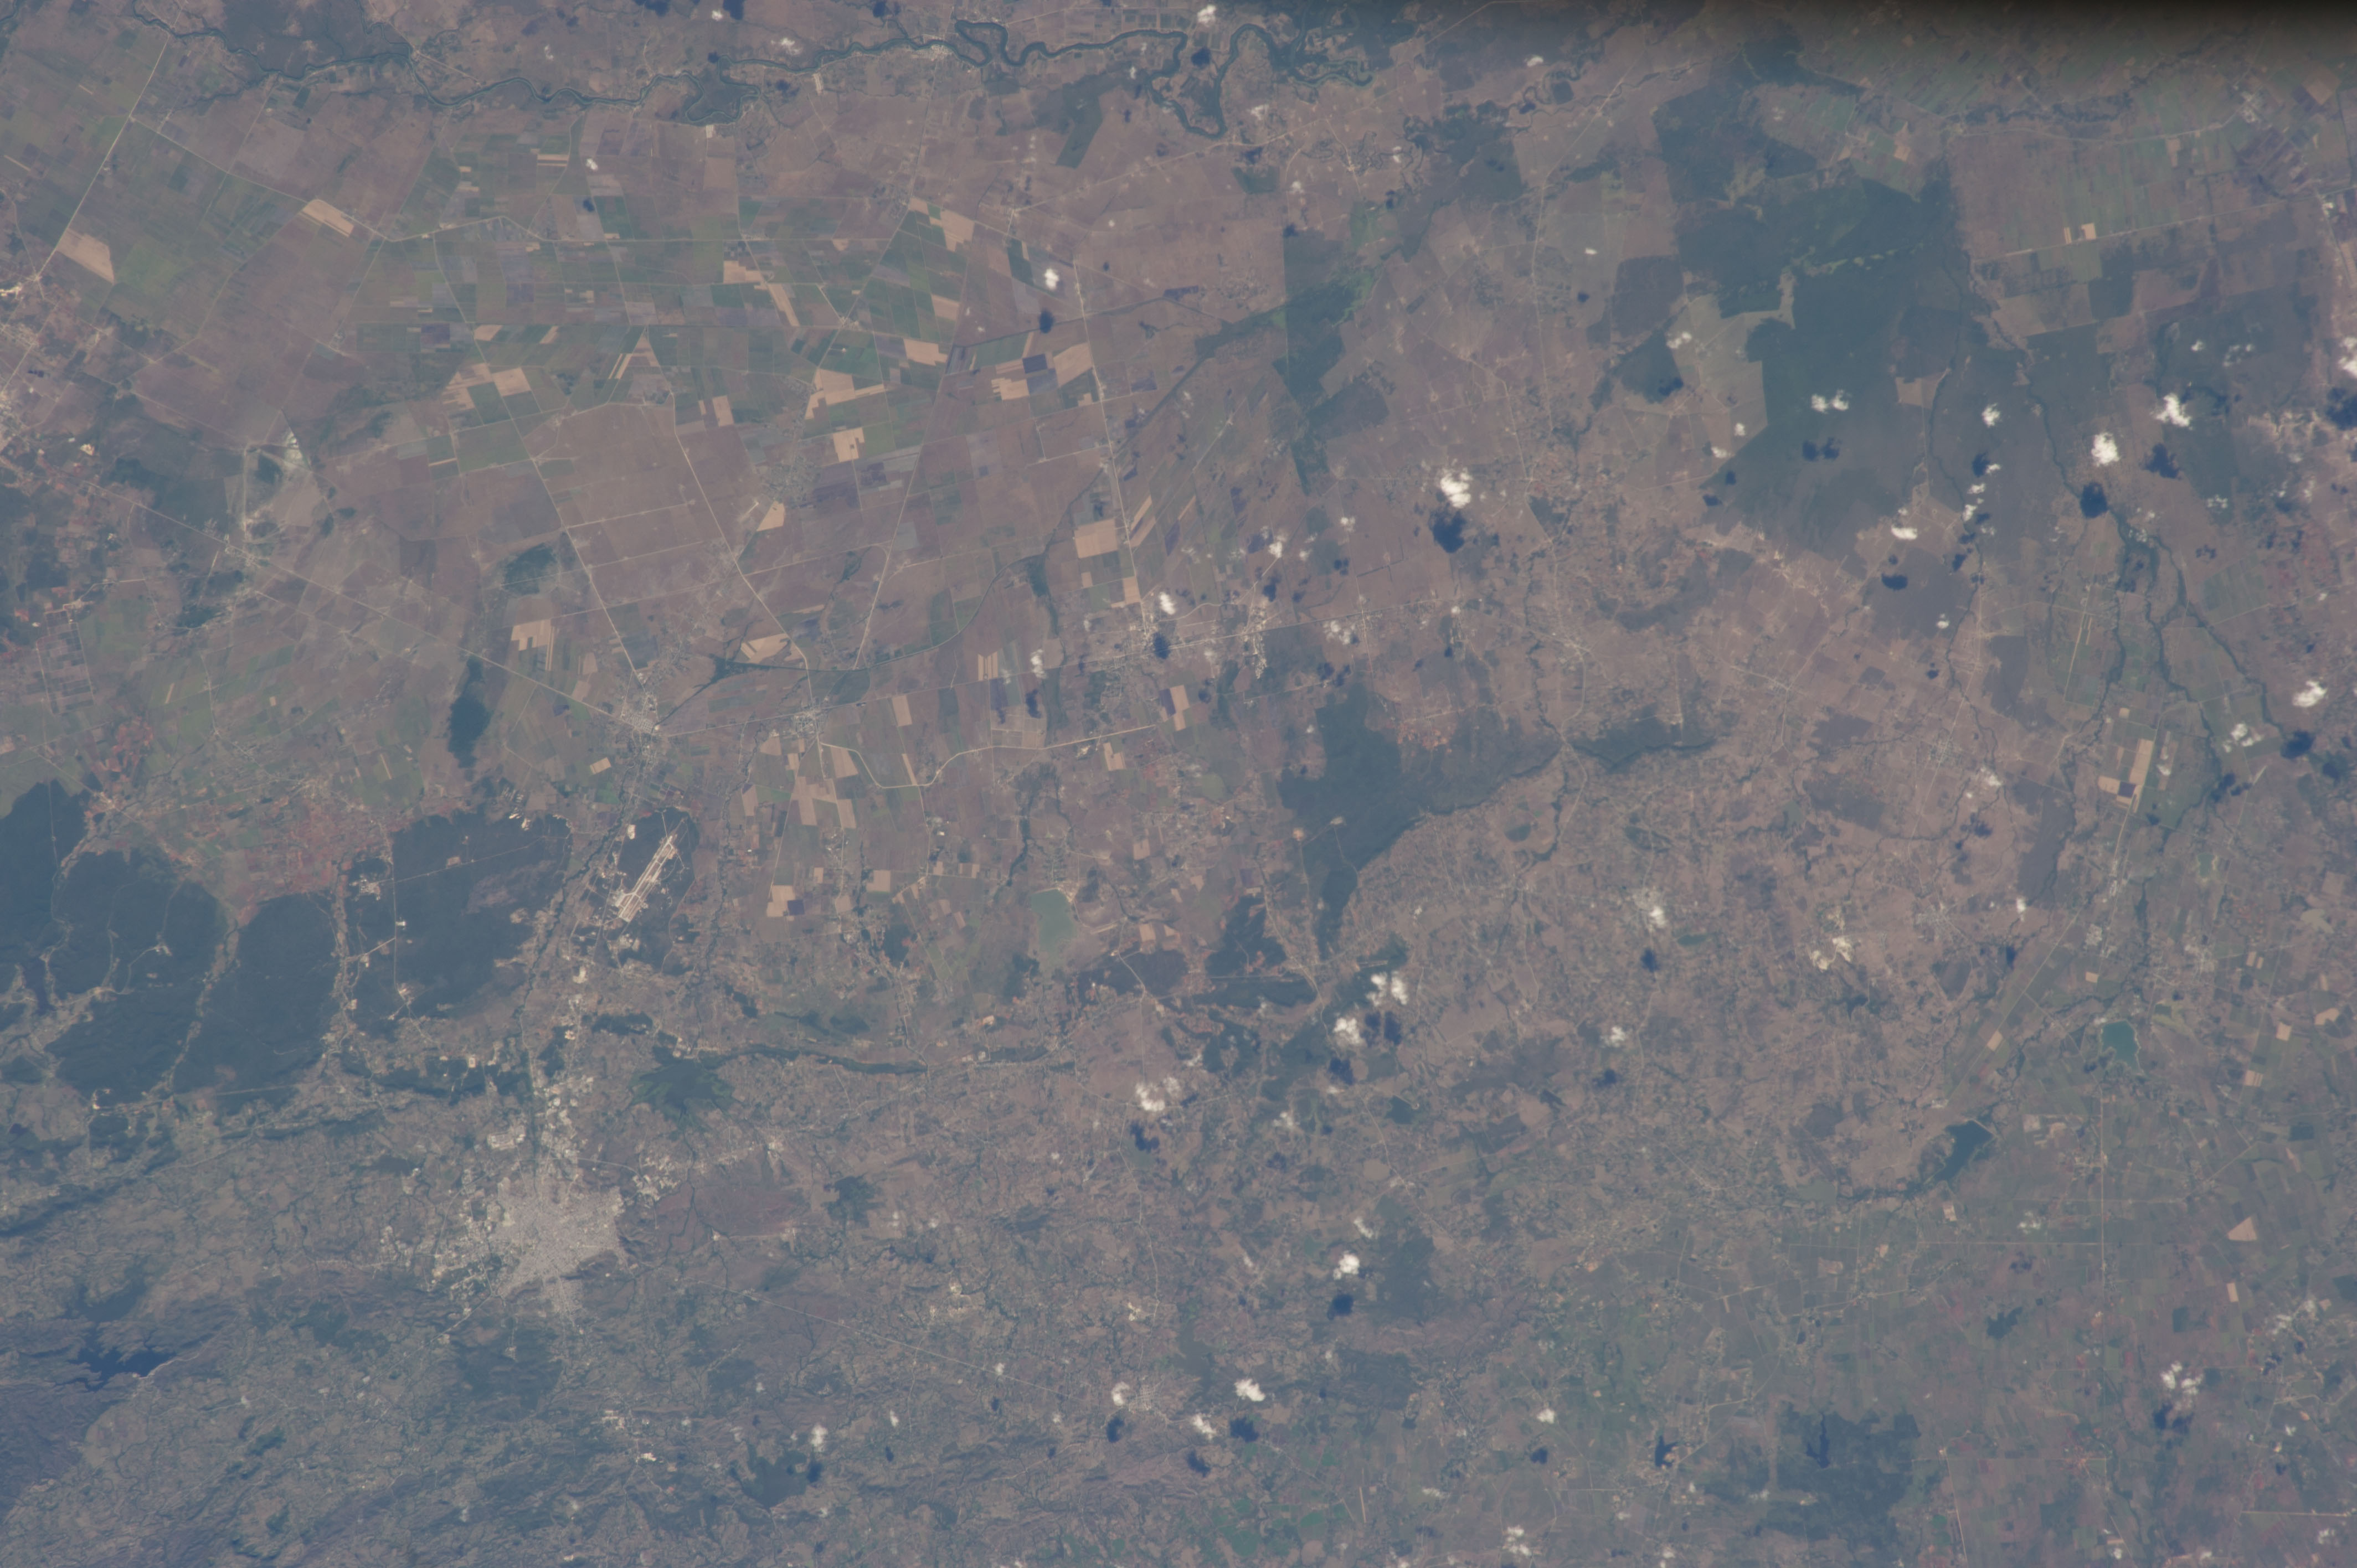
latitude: 20.8
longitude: -76.5
